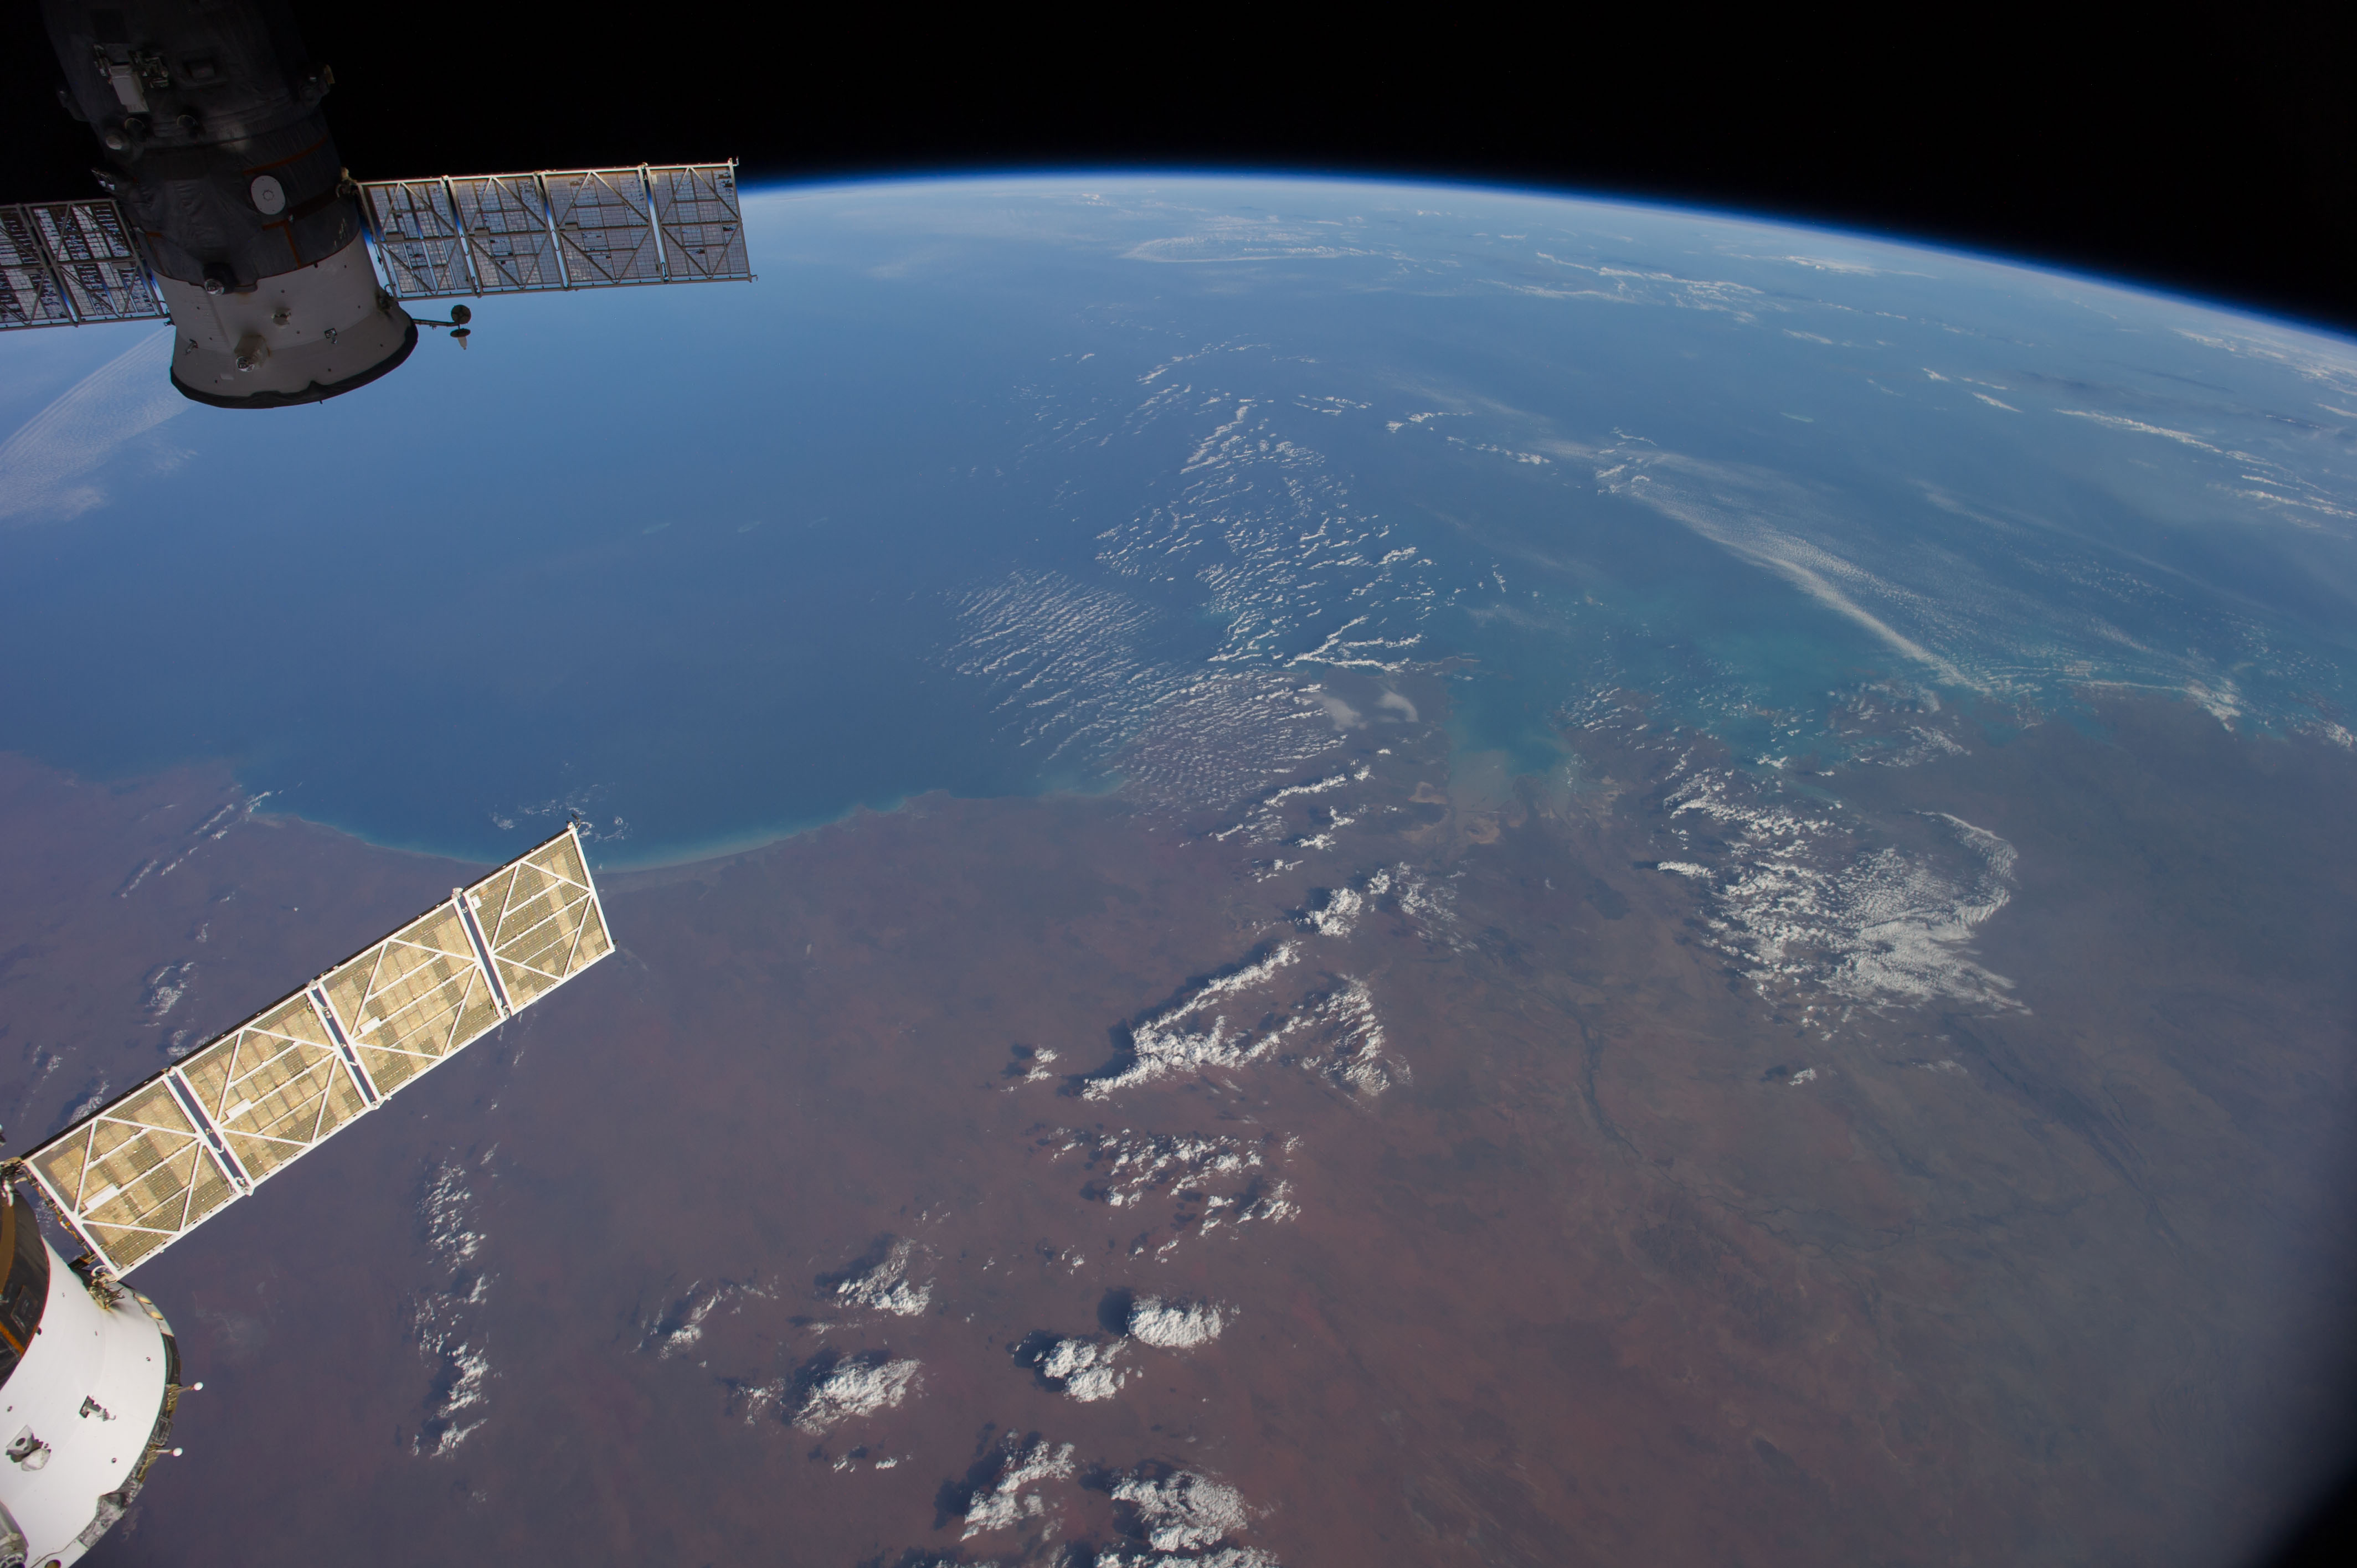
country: AUSTRALIA-WA
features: INDIAN O., KING SOUND, FITZROY R., ATMOSPHERIC LIMB
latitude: -18.0
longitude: 122.5
